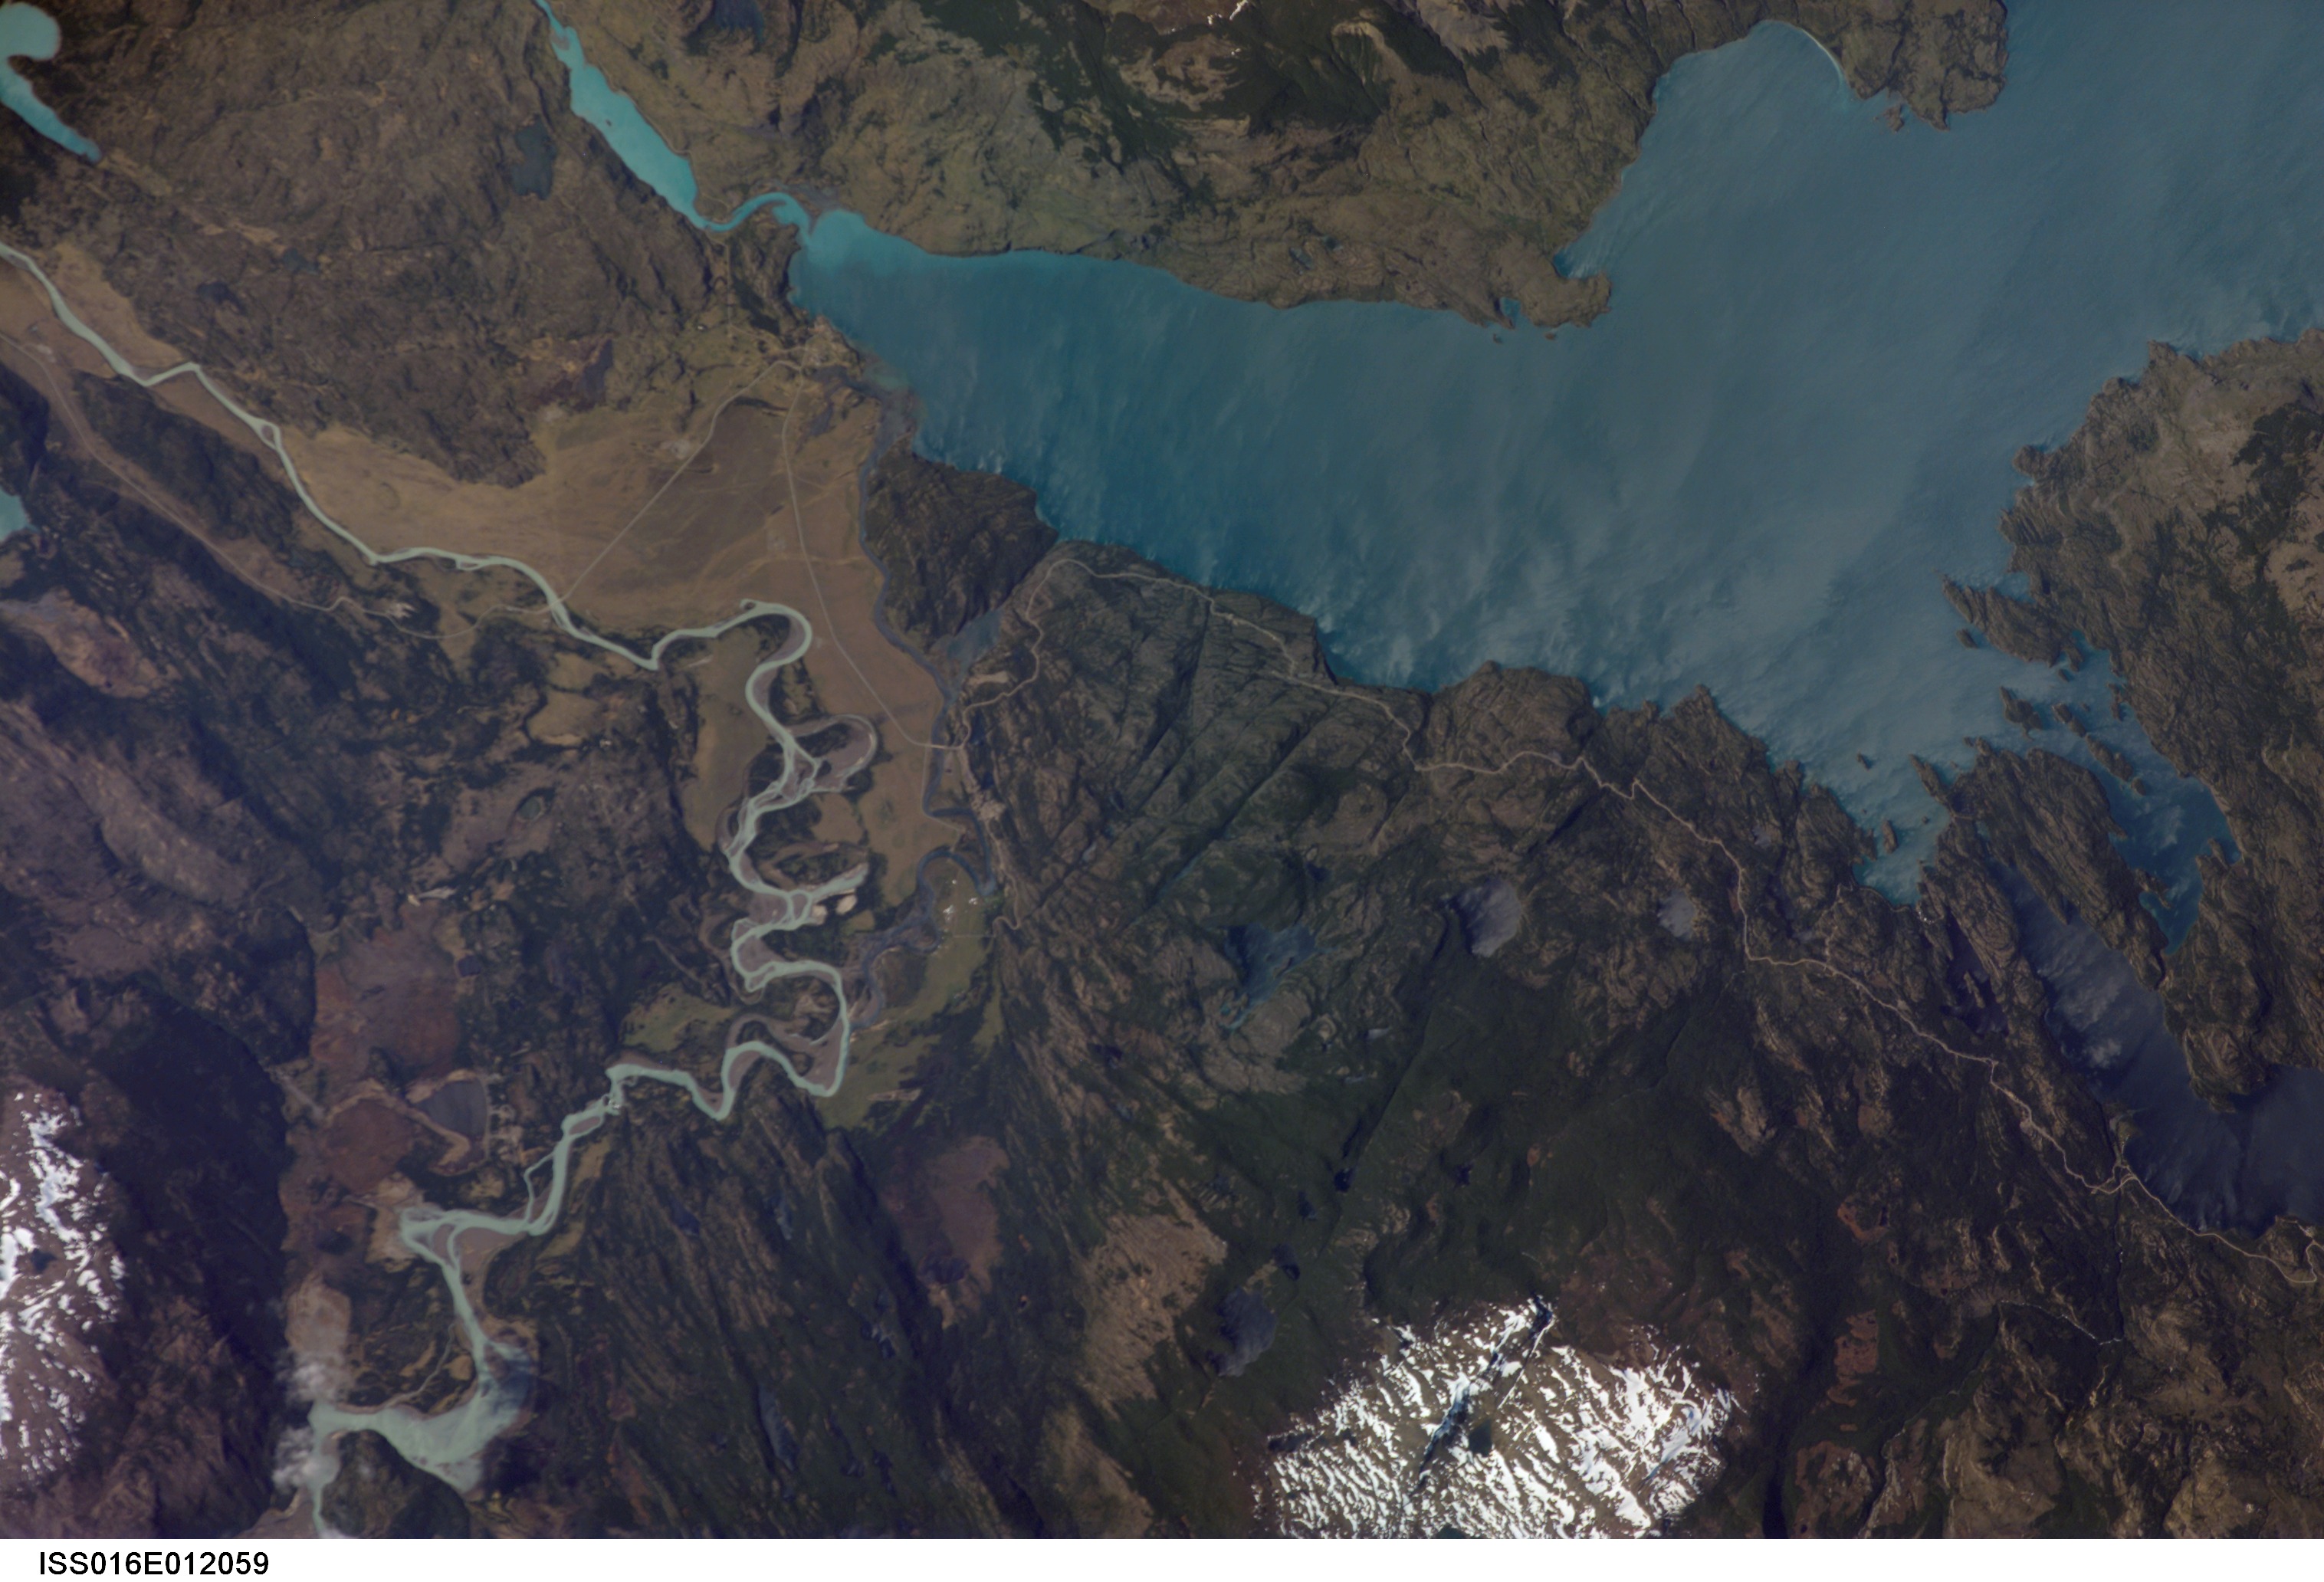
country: CHILE
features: ROADS,PEHOE LAKE,MTS.
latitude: -51.2
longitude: -72.9
